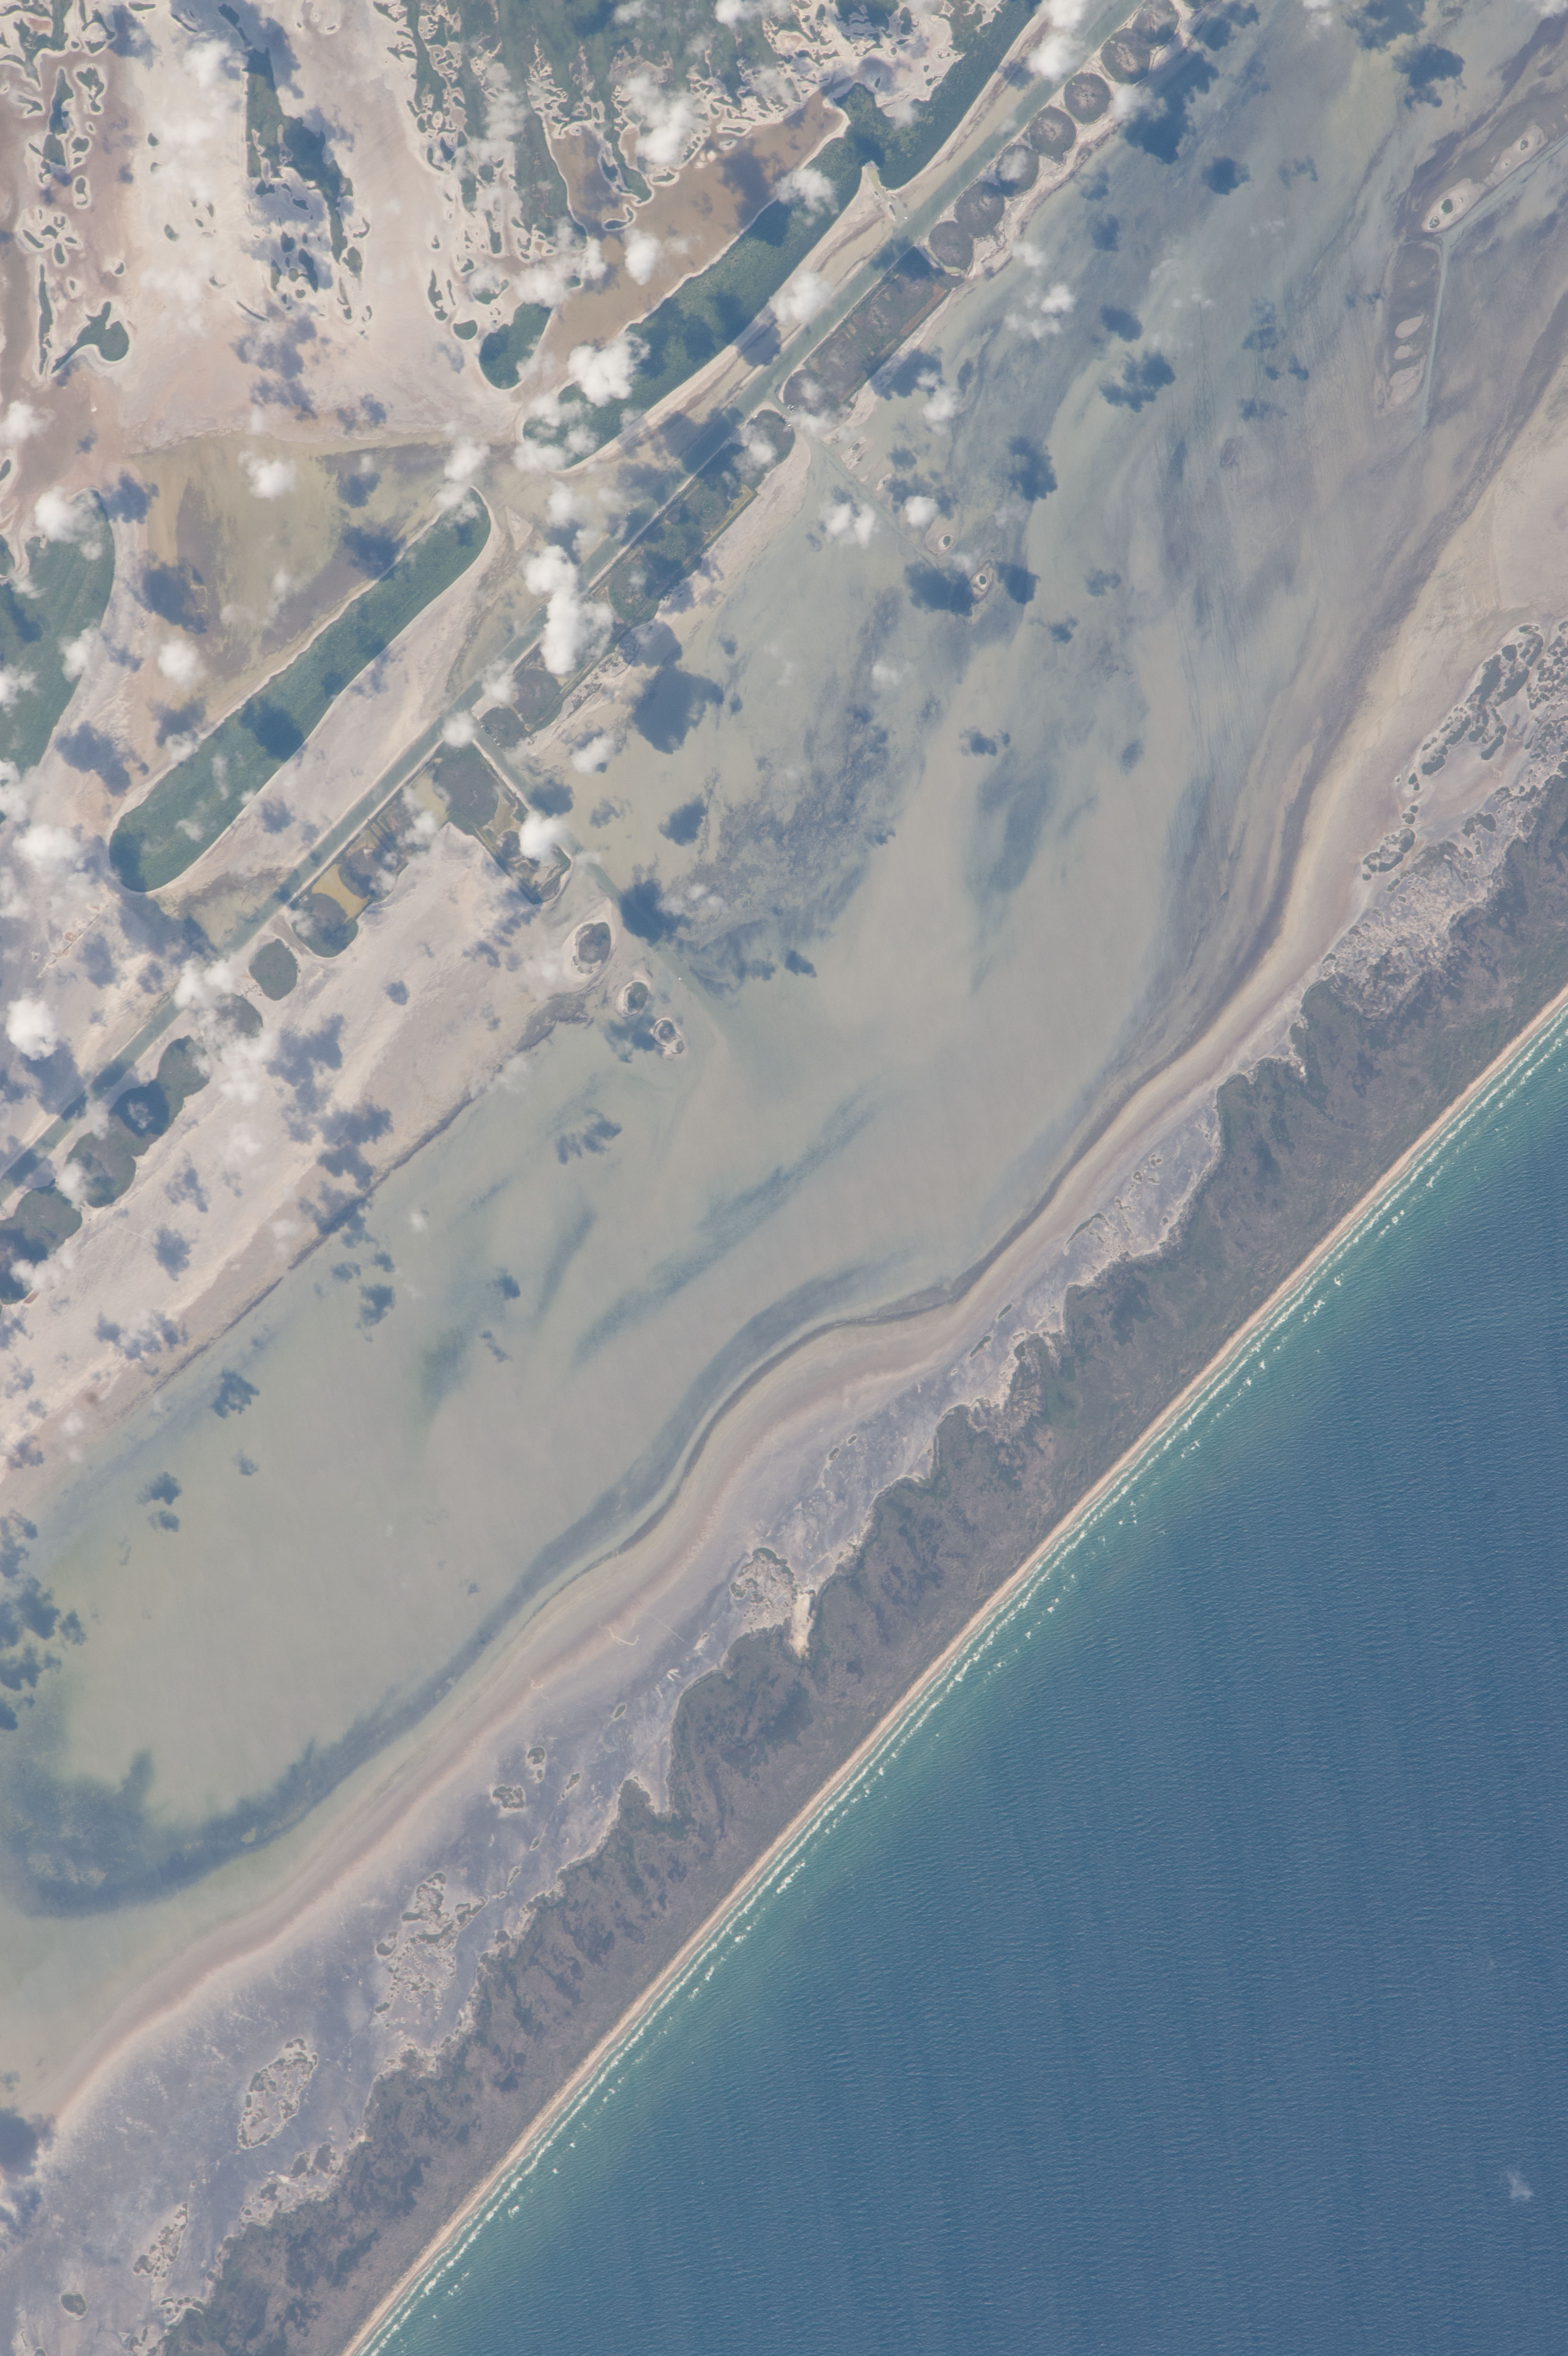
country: USA-TEXAS
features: INTRACOASTAL WATERWAY, SPOIL BANKS, ISLETS, LAGUNA MADRE, SED., PADRE ISLAND
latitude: 27.1
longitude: -97.4
